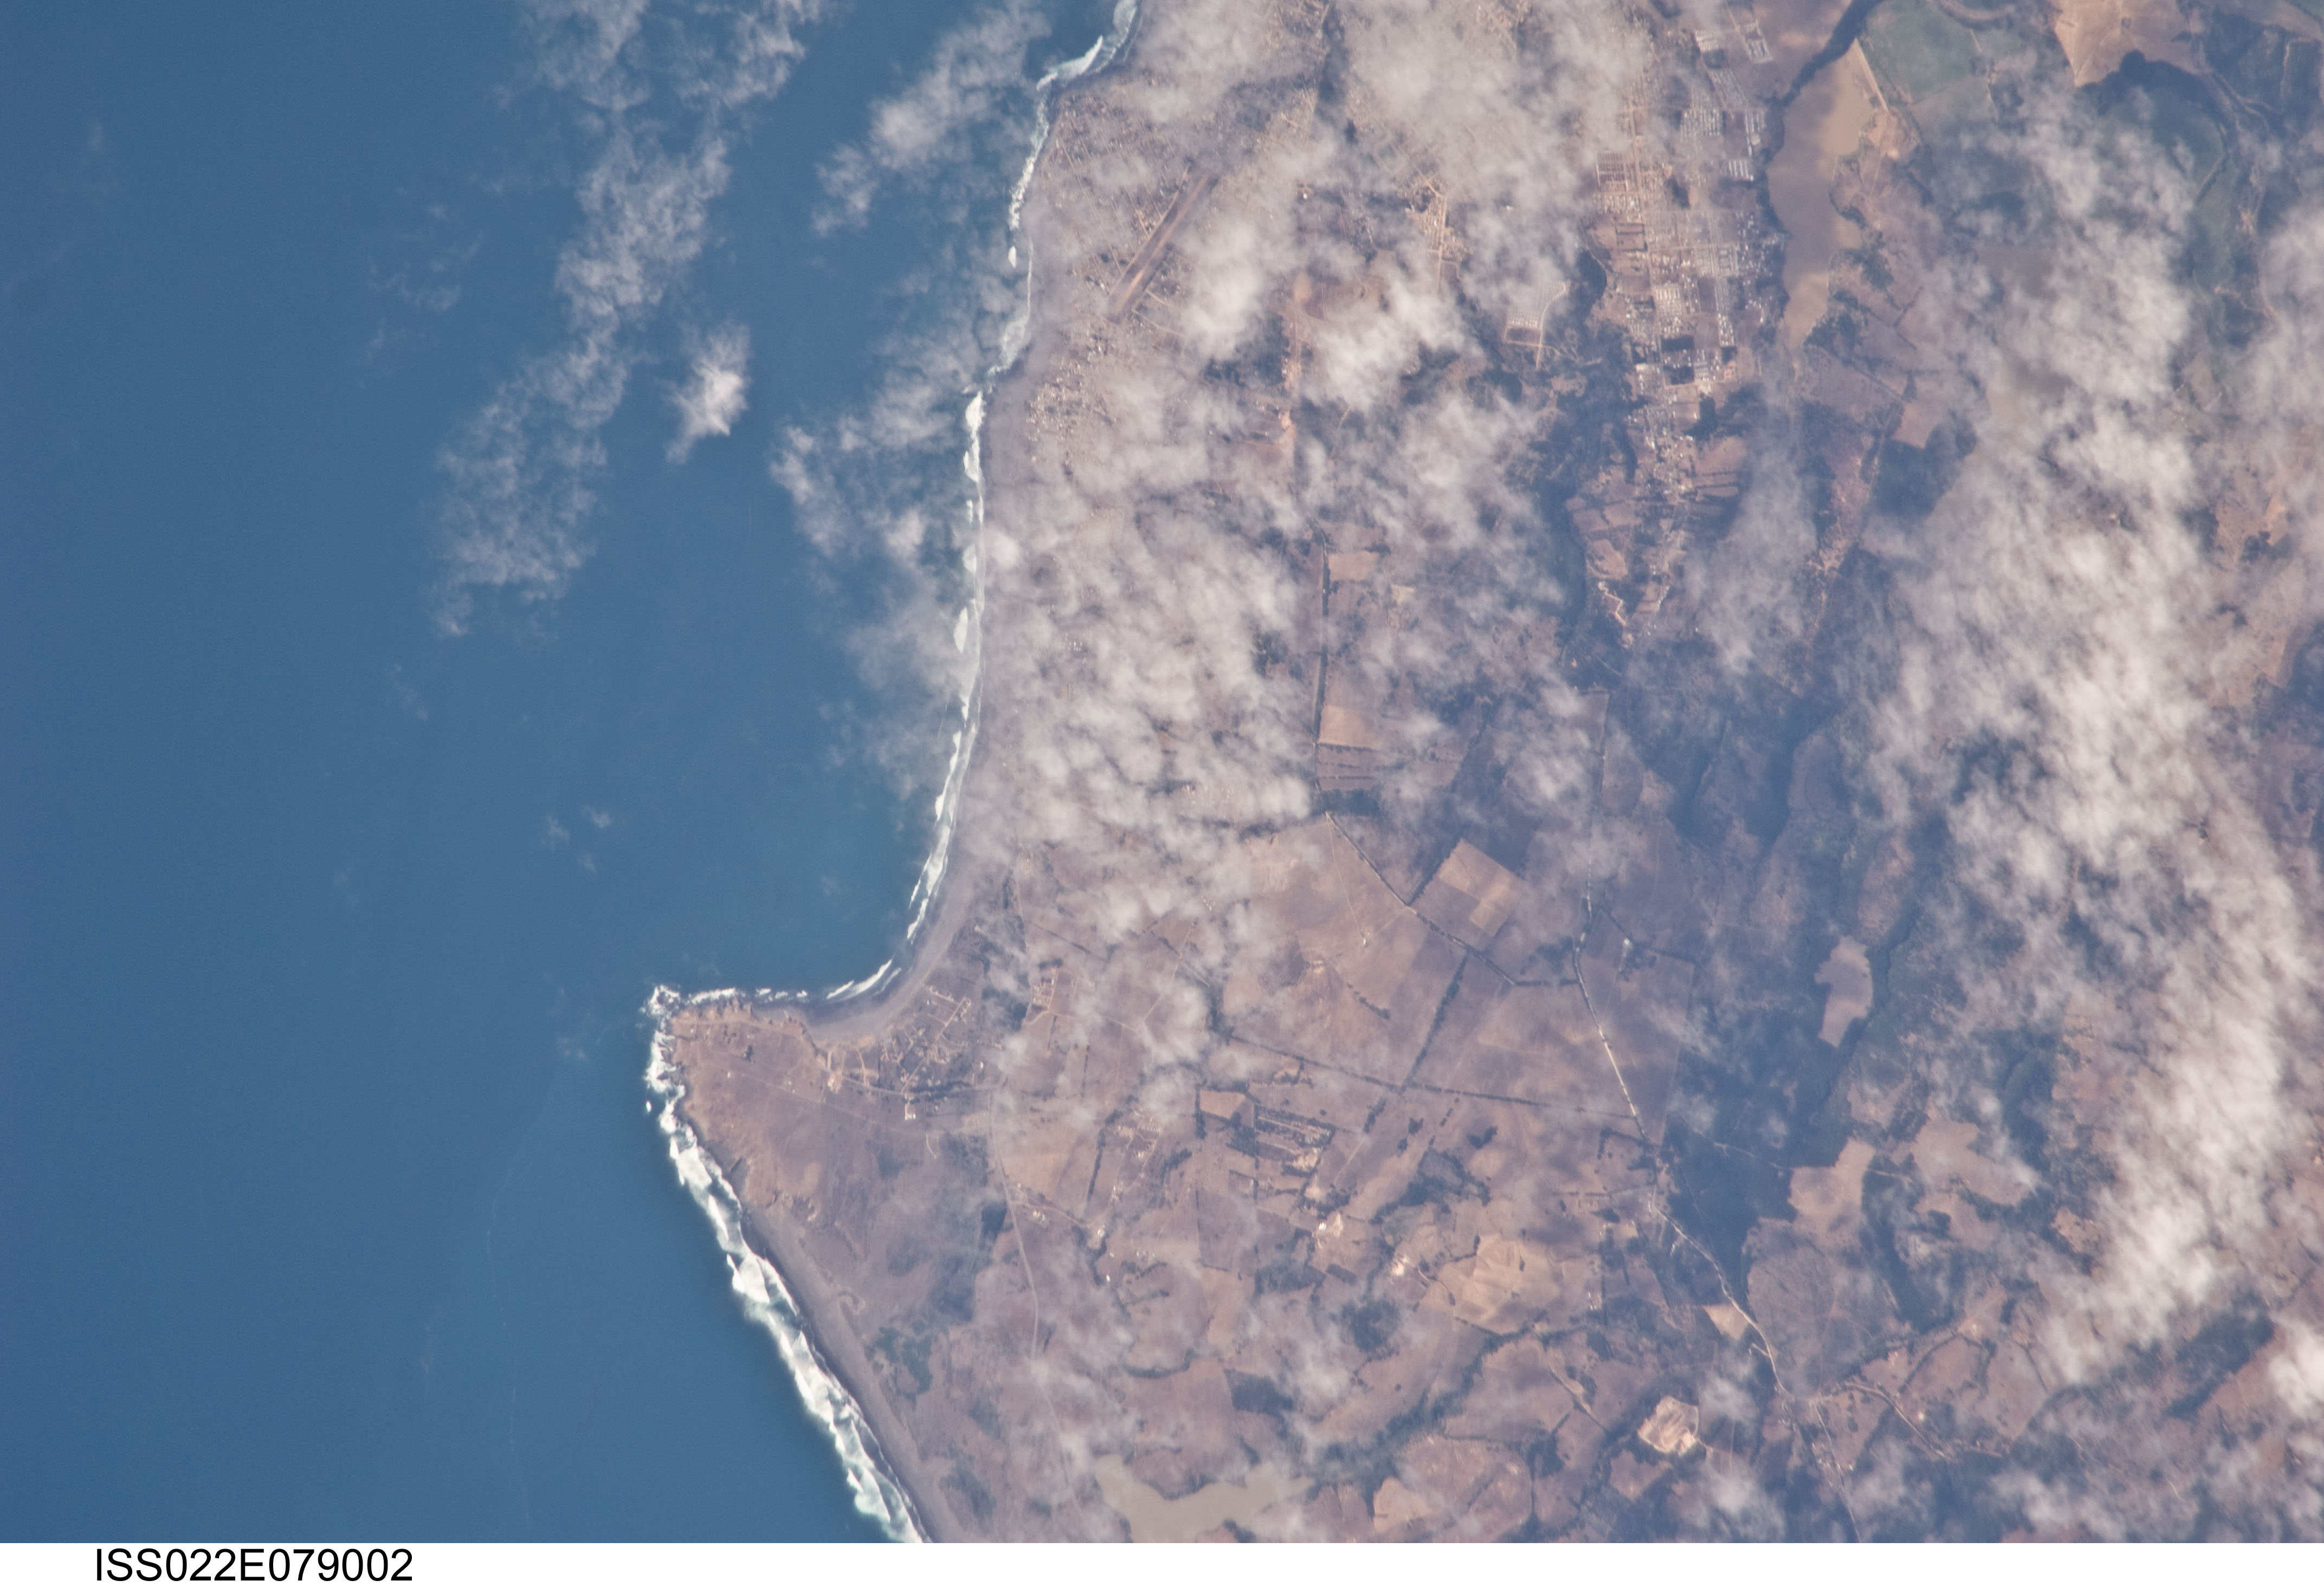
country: CHILE
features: PICHILEMU, LOBOS POINT, COAST
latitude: -34.4
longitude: -72.0
